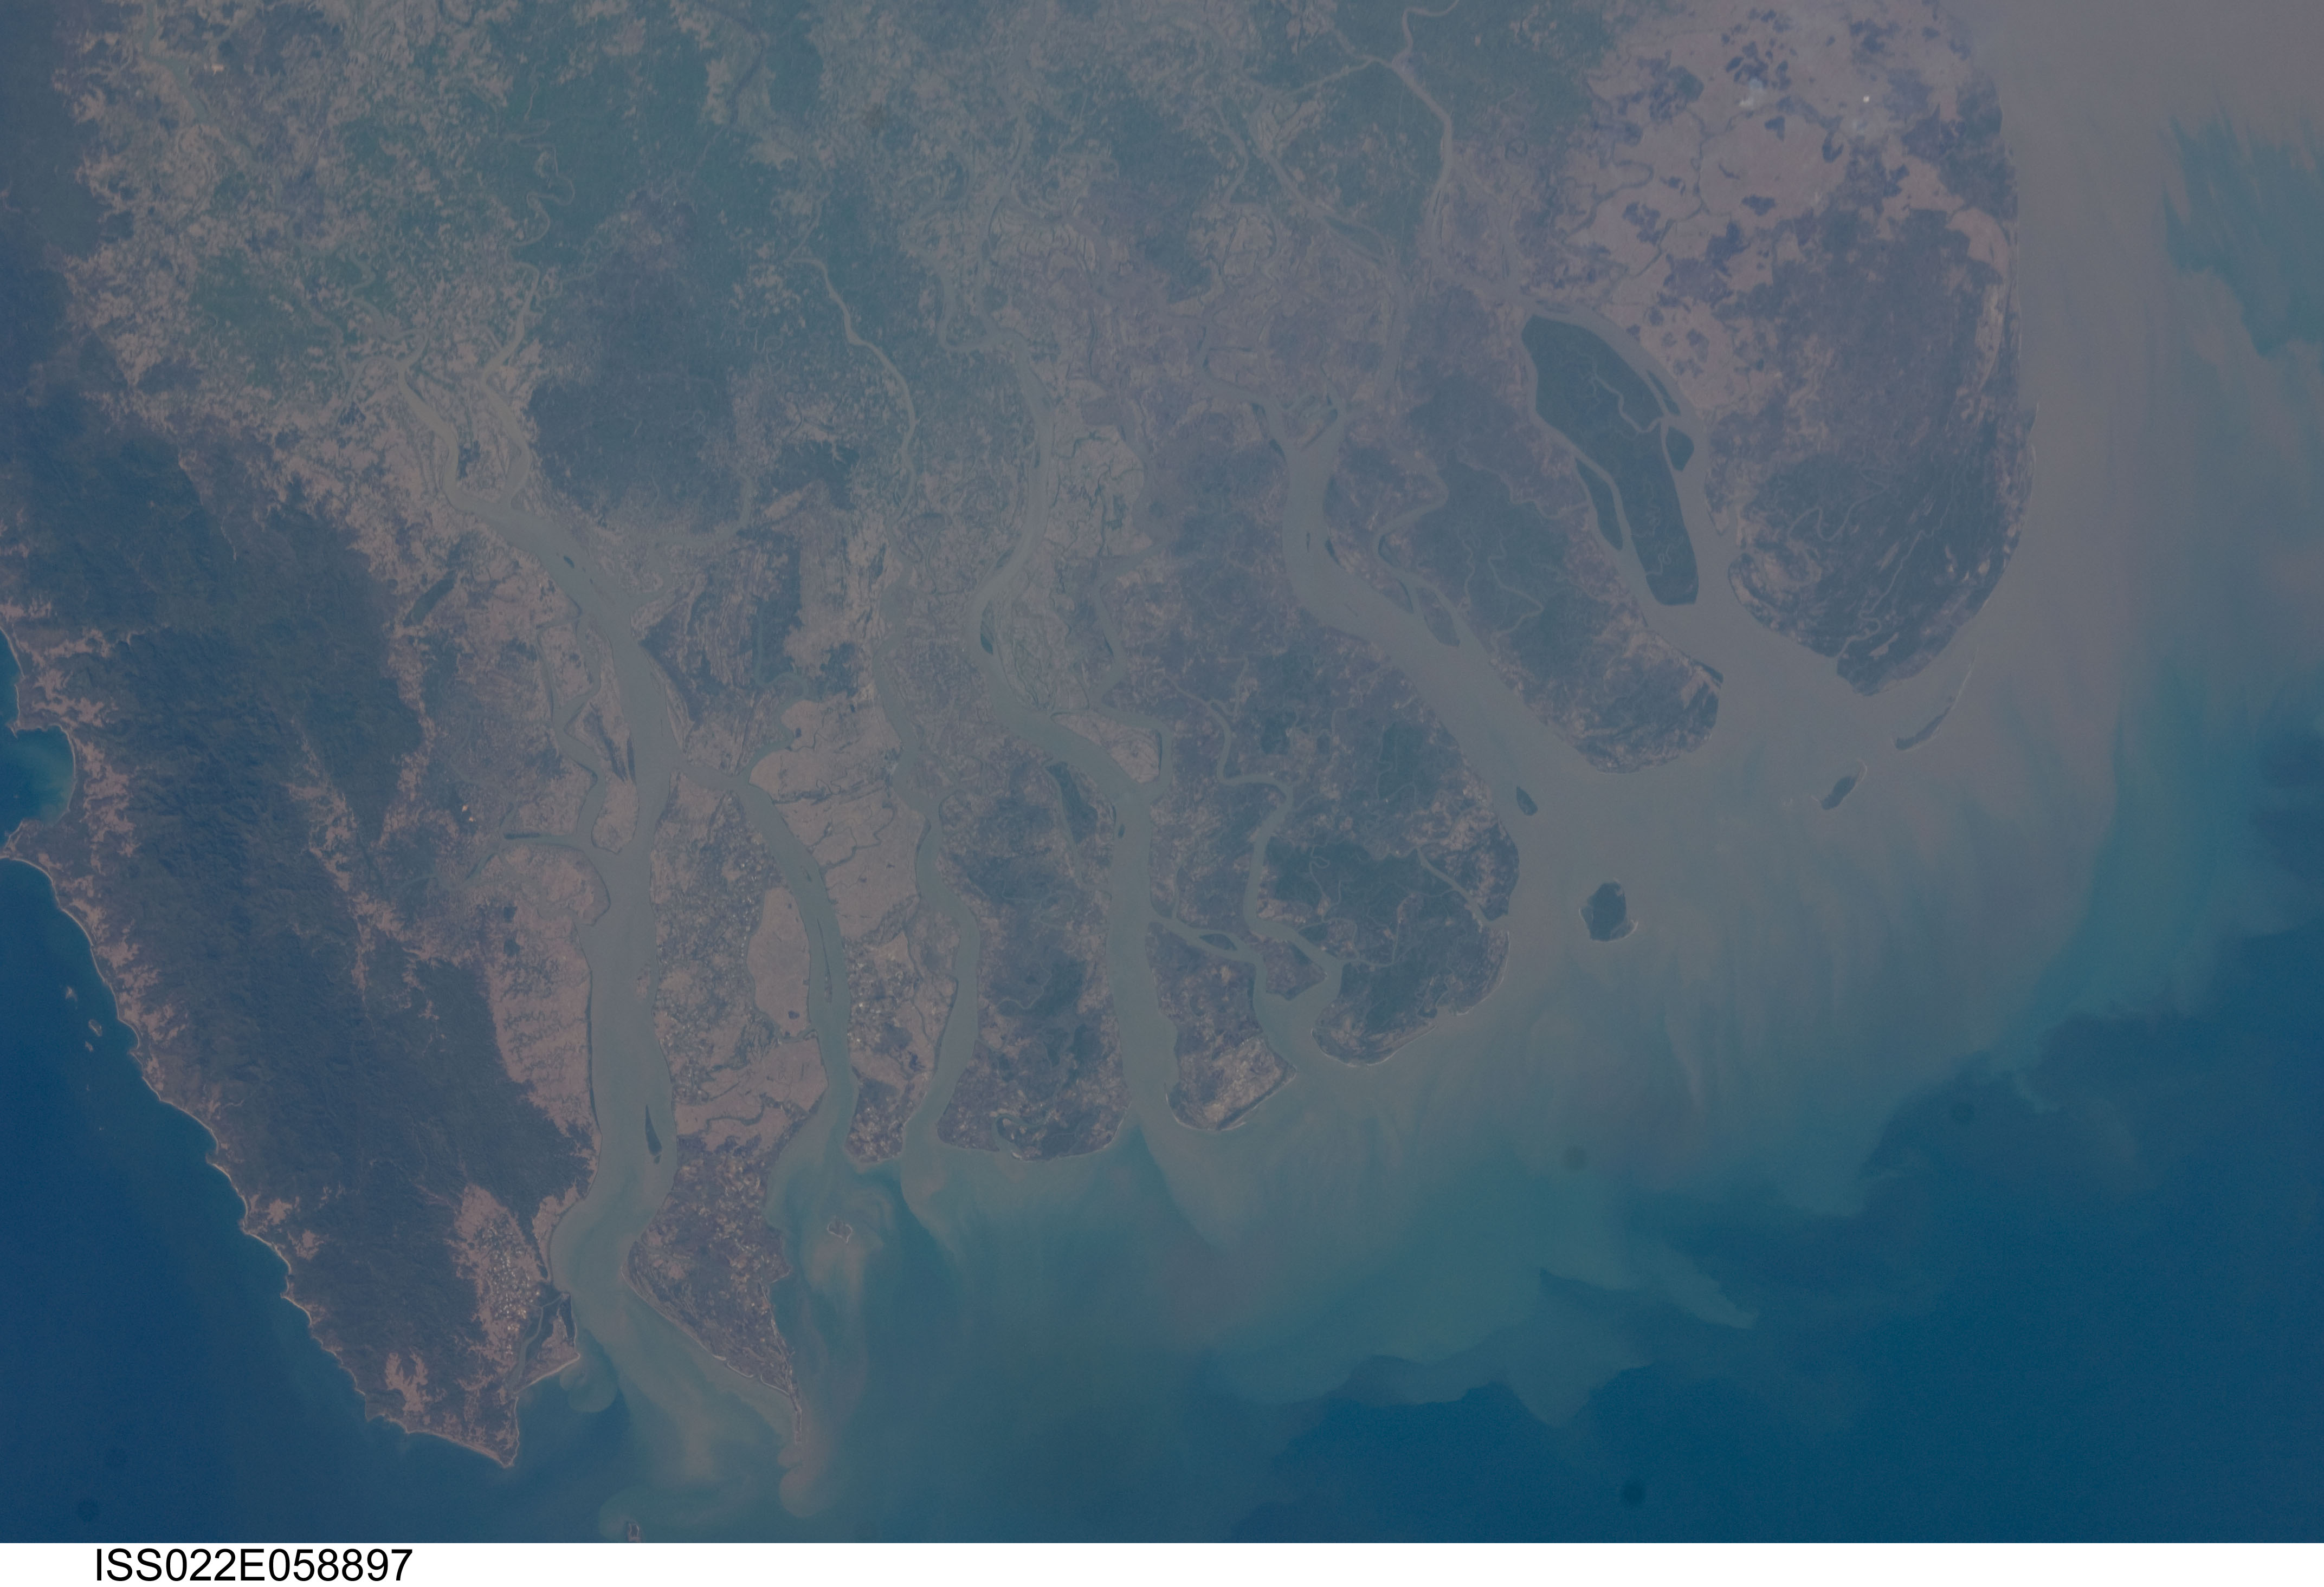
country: MYANMAR (BURMA)
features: IRRAWADDY RIVER DELTA, SEDIMENT PLUMES
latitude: 16.0
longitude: 95.0
